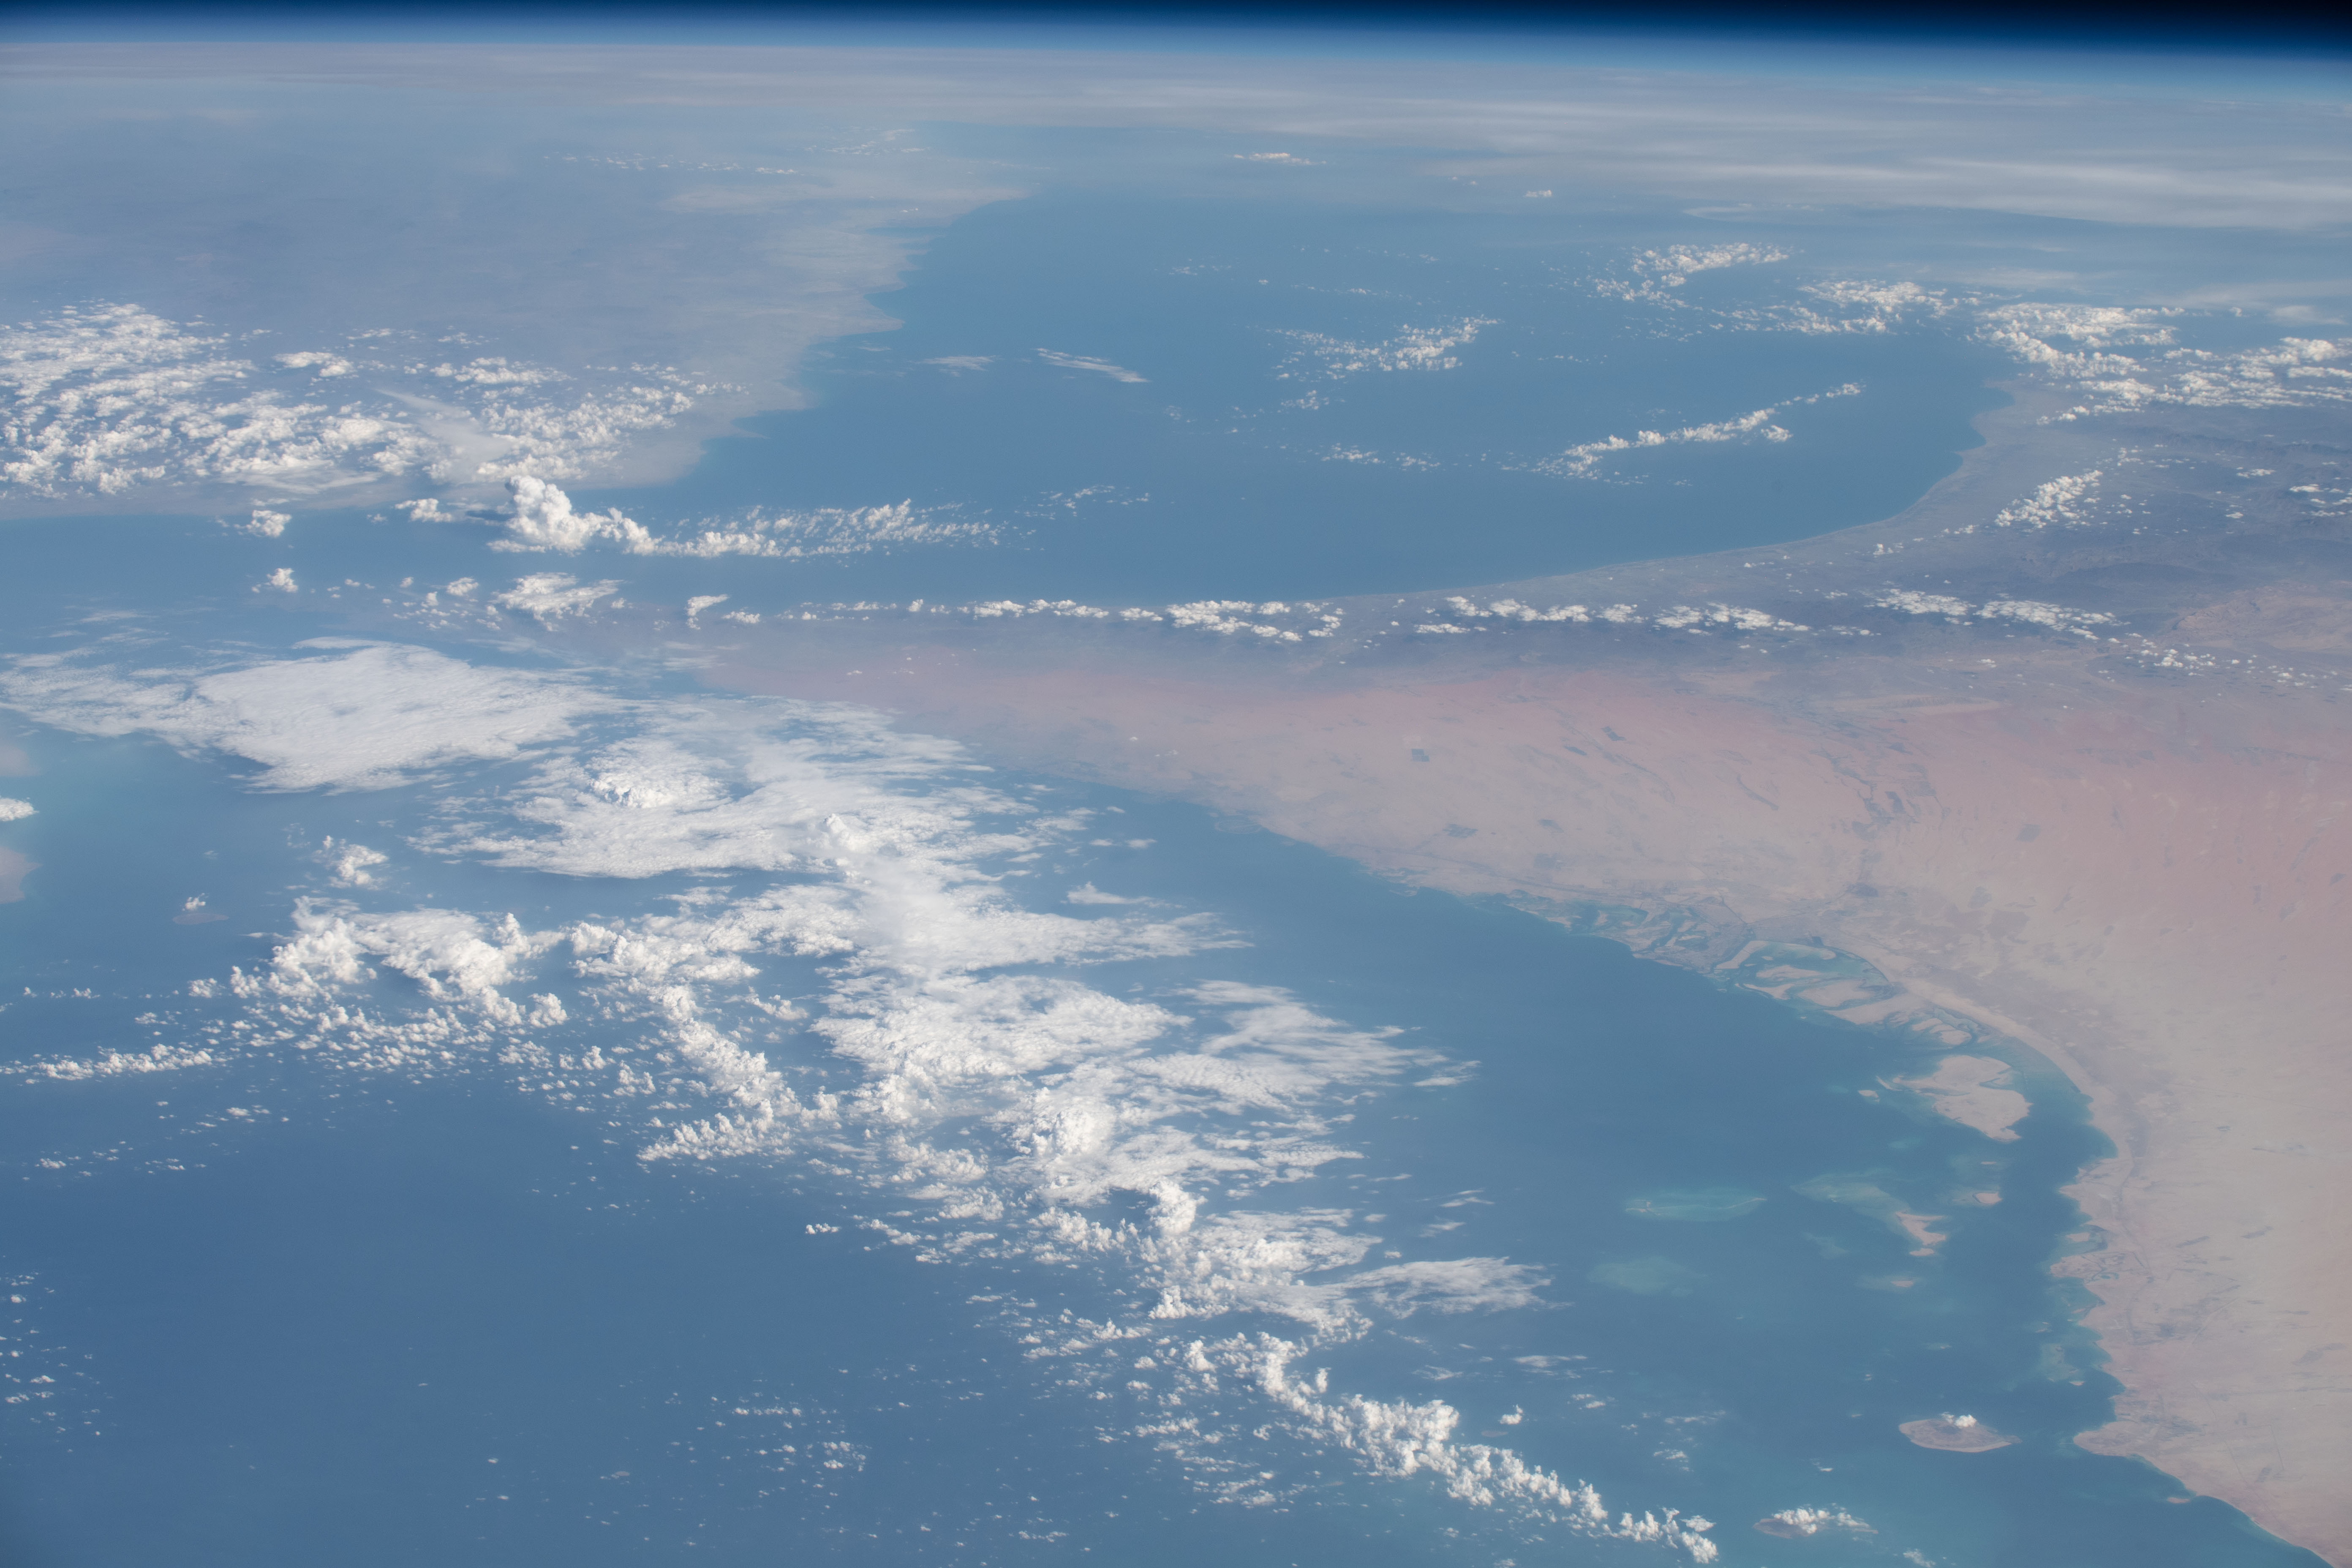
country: UNITED ARAB EMIRATES
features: PERSIAN GULF, UNITED ARAB EMIRATES
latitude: 25.0
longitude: 55.7
